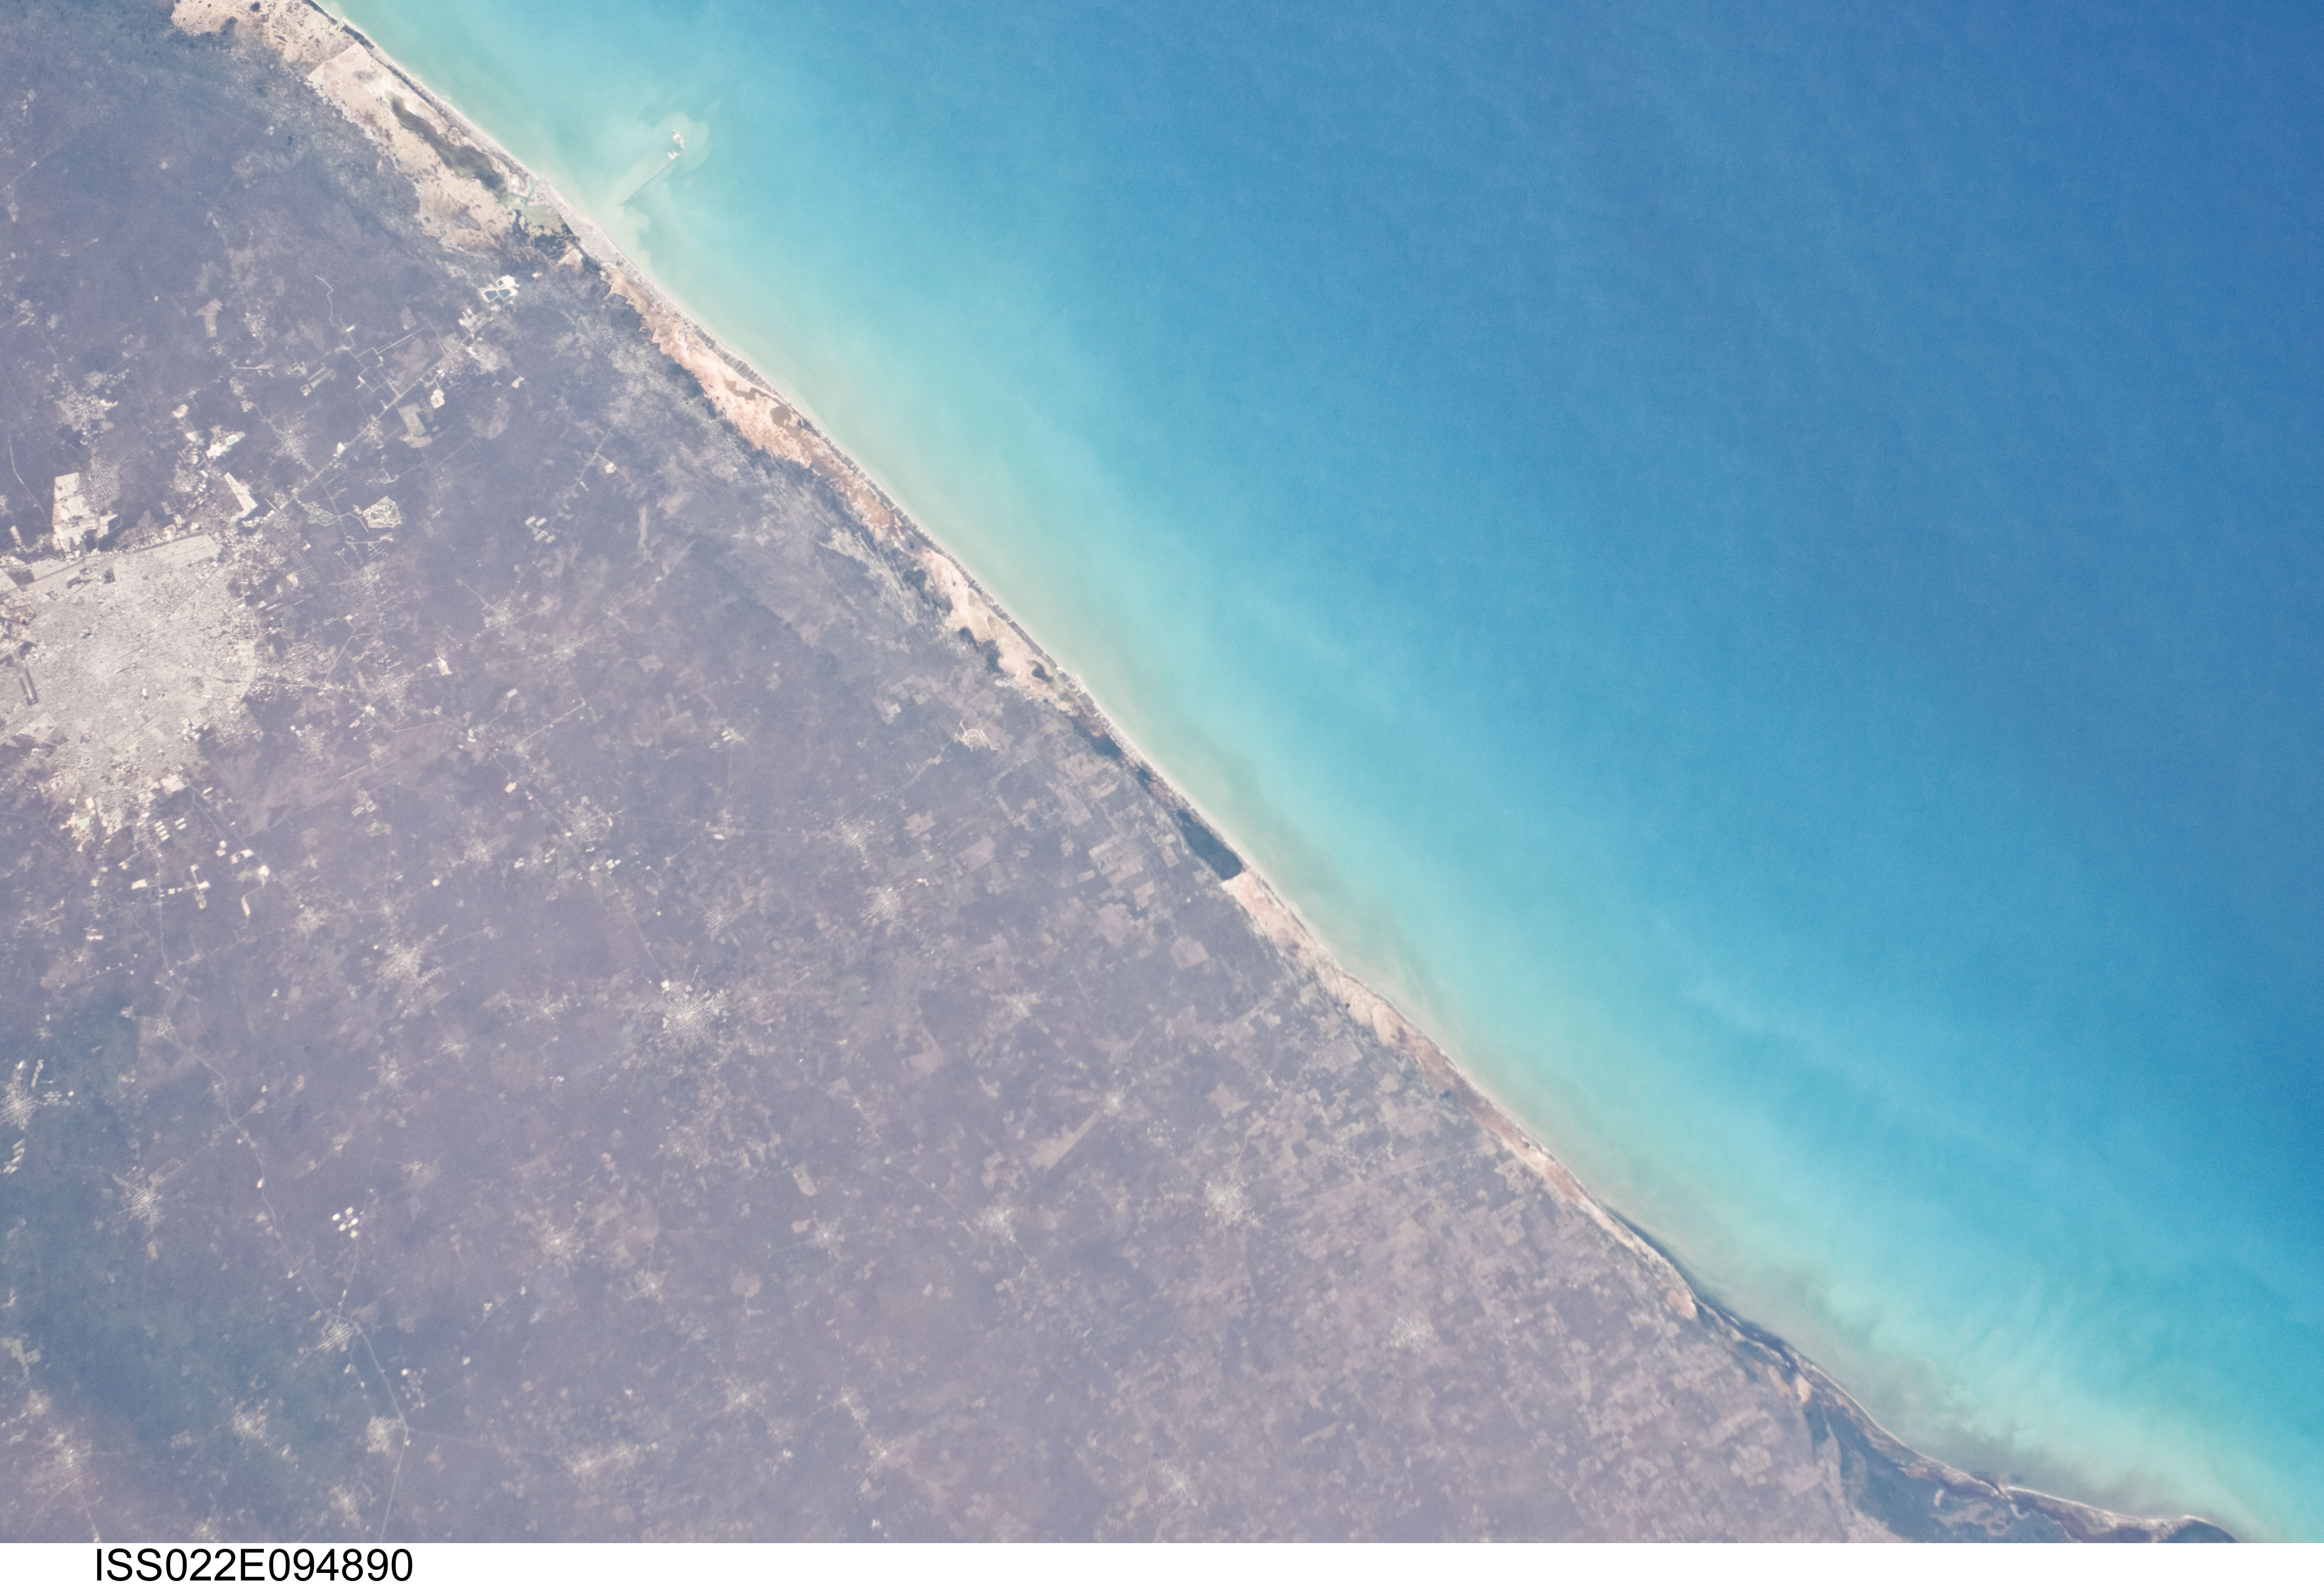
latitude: 21.5
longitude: -89.0
